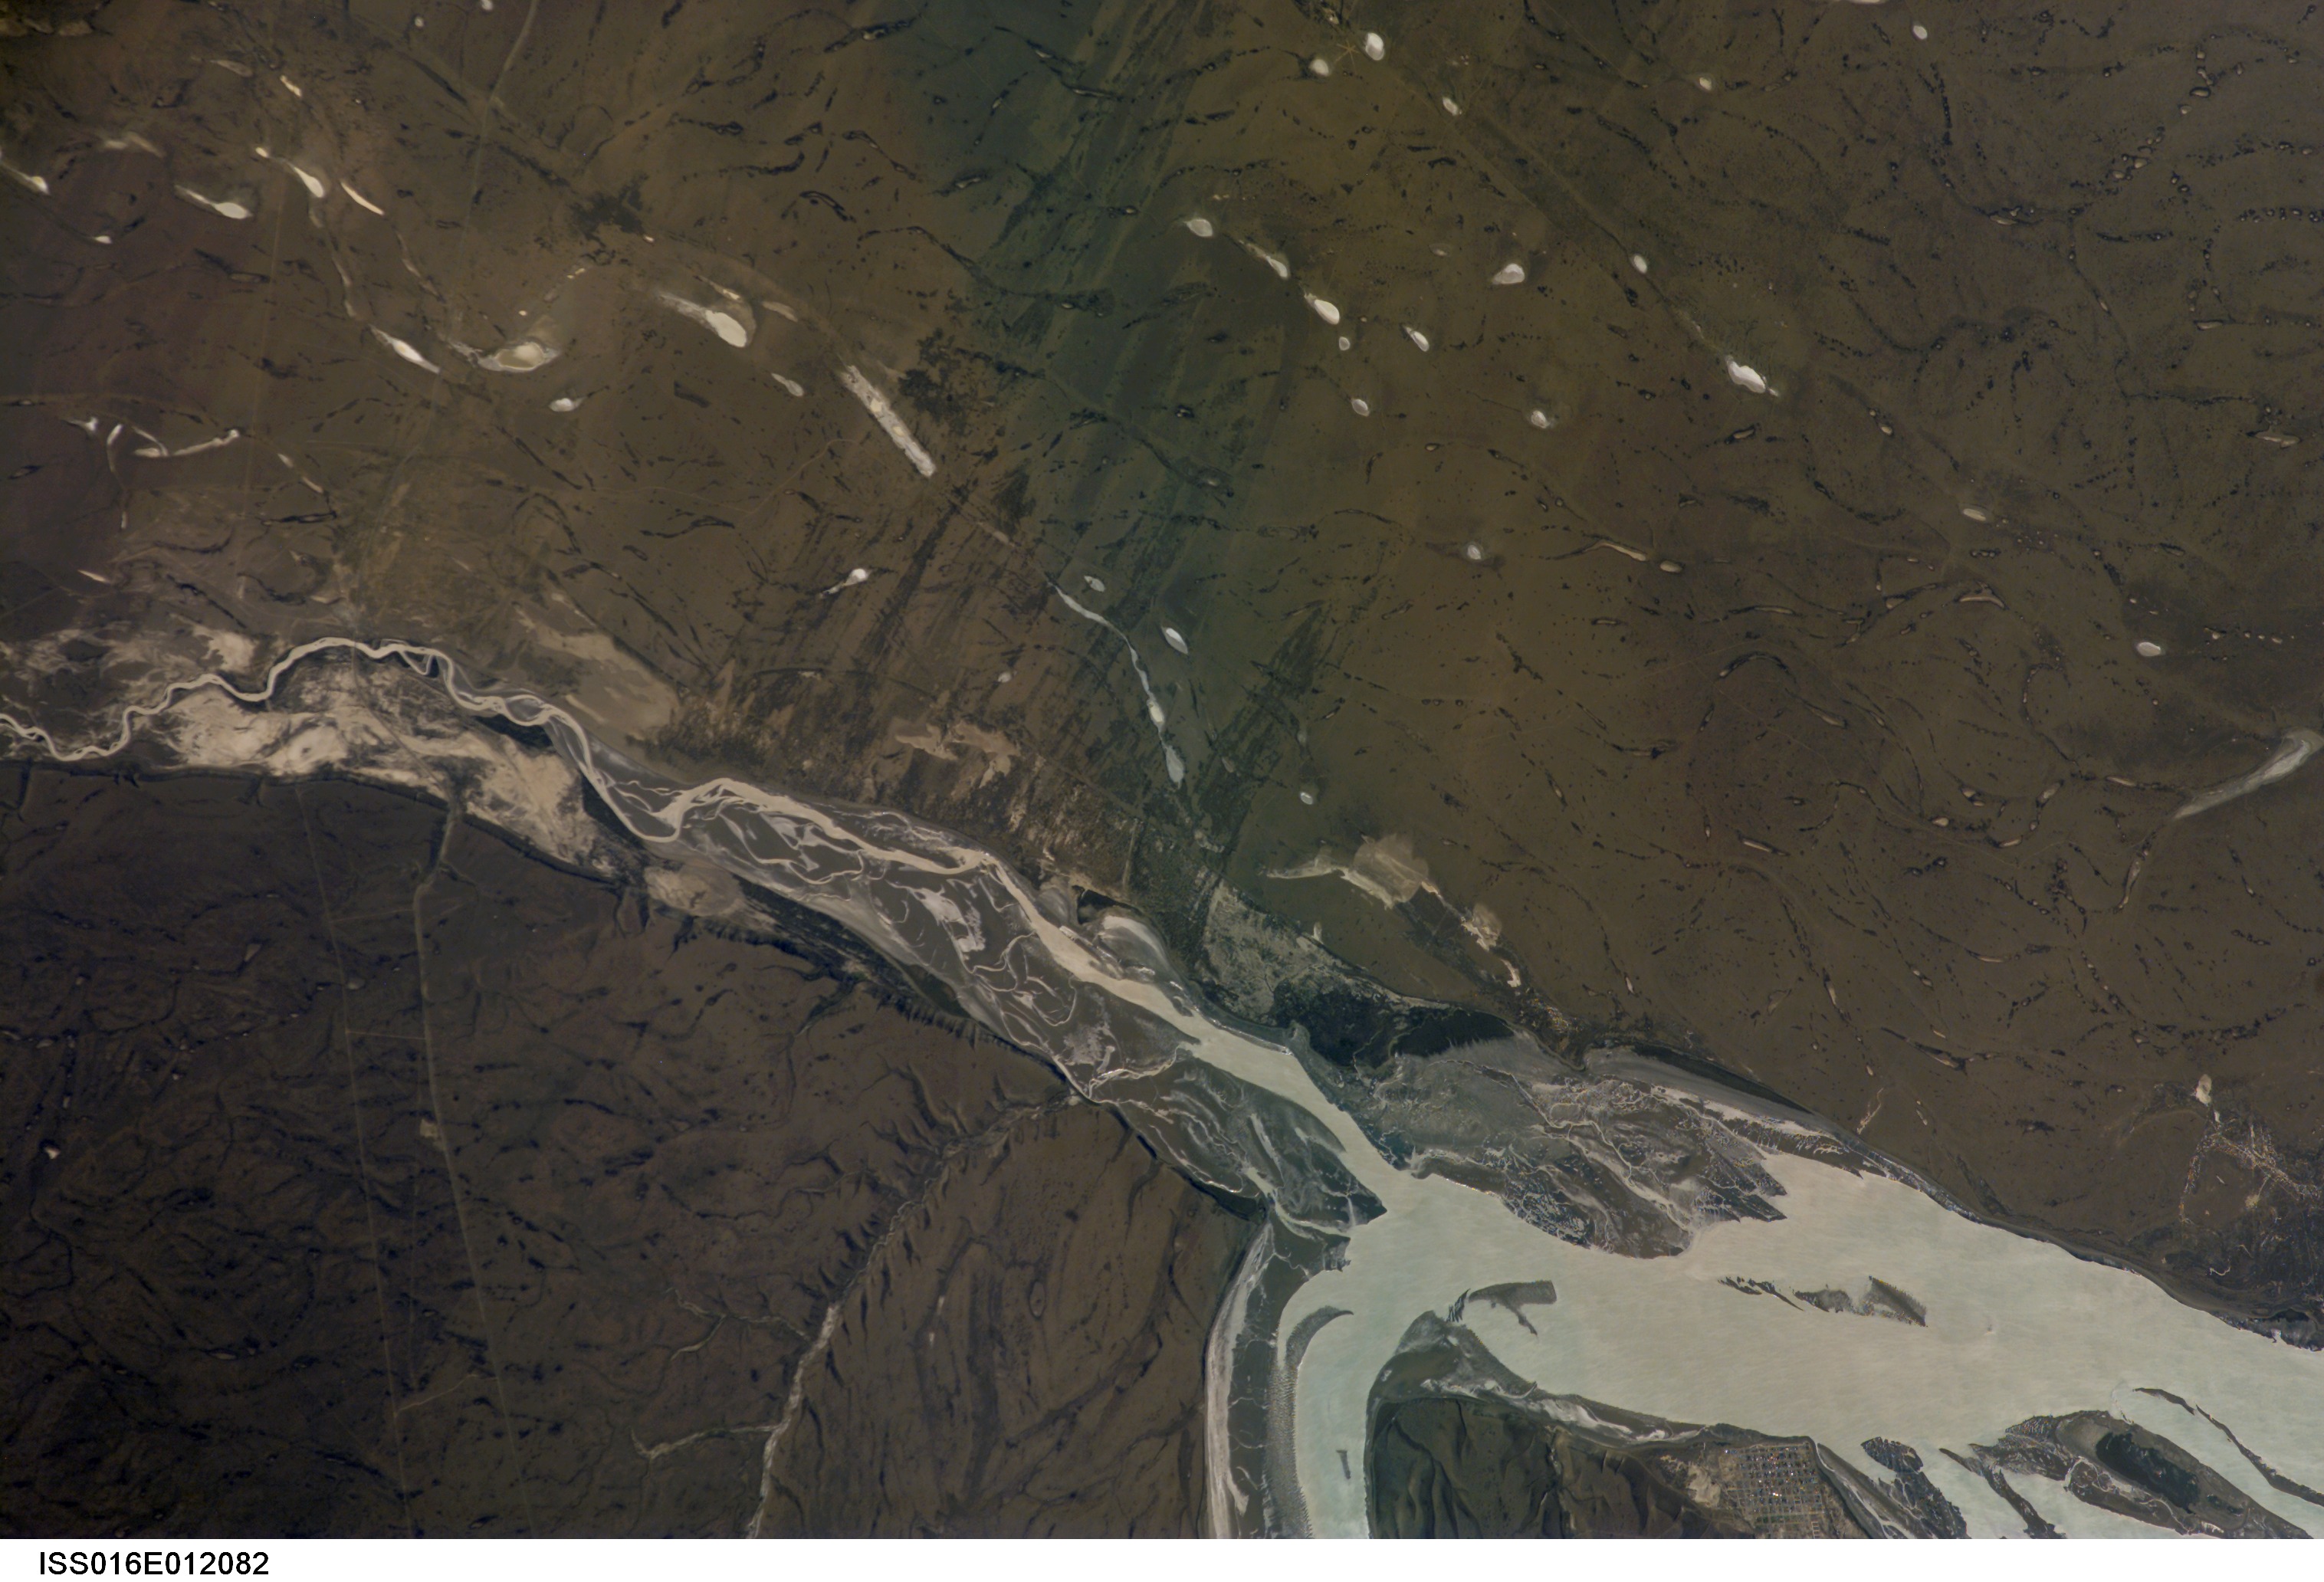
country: ARGENTINA
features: ROAD,COASTAL PLAINS,SANTA CRUZ RIVER
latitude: -49.9
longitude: -68.5
